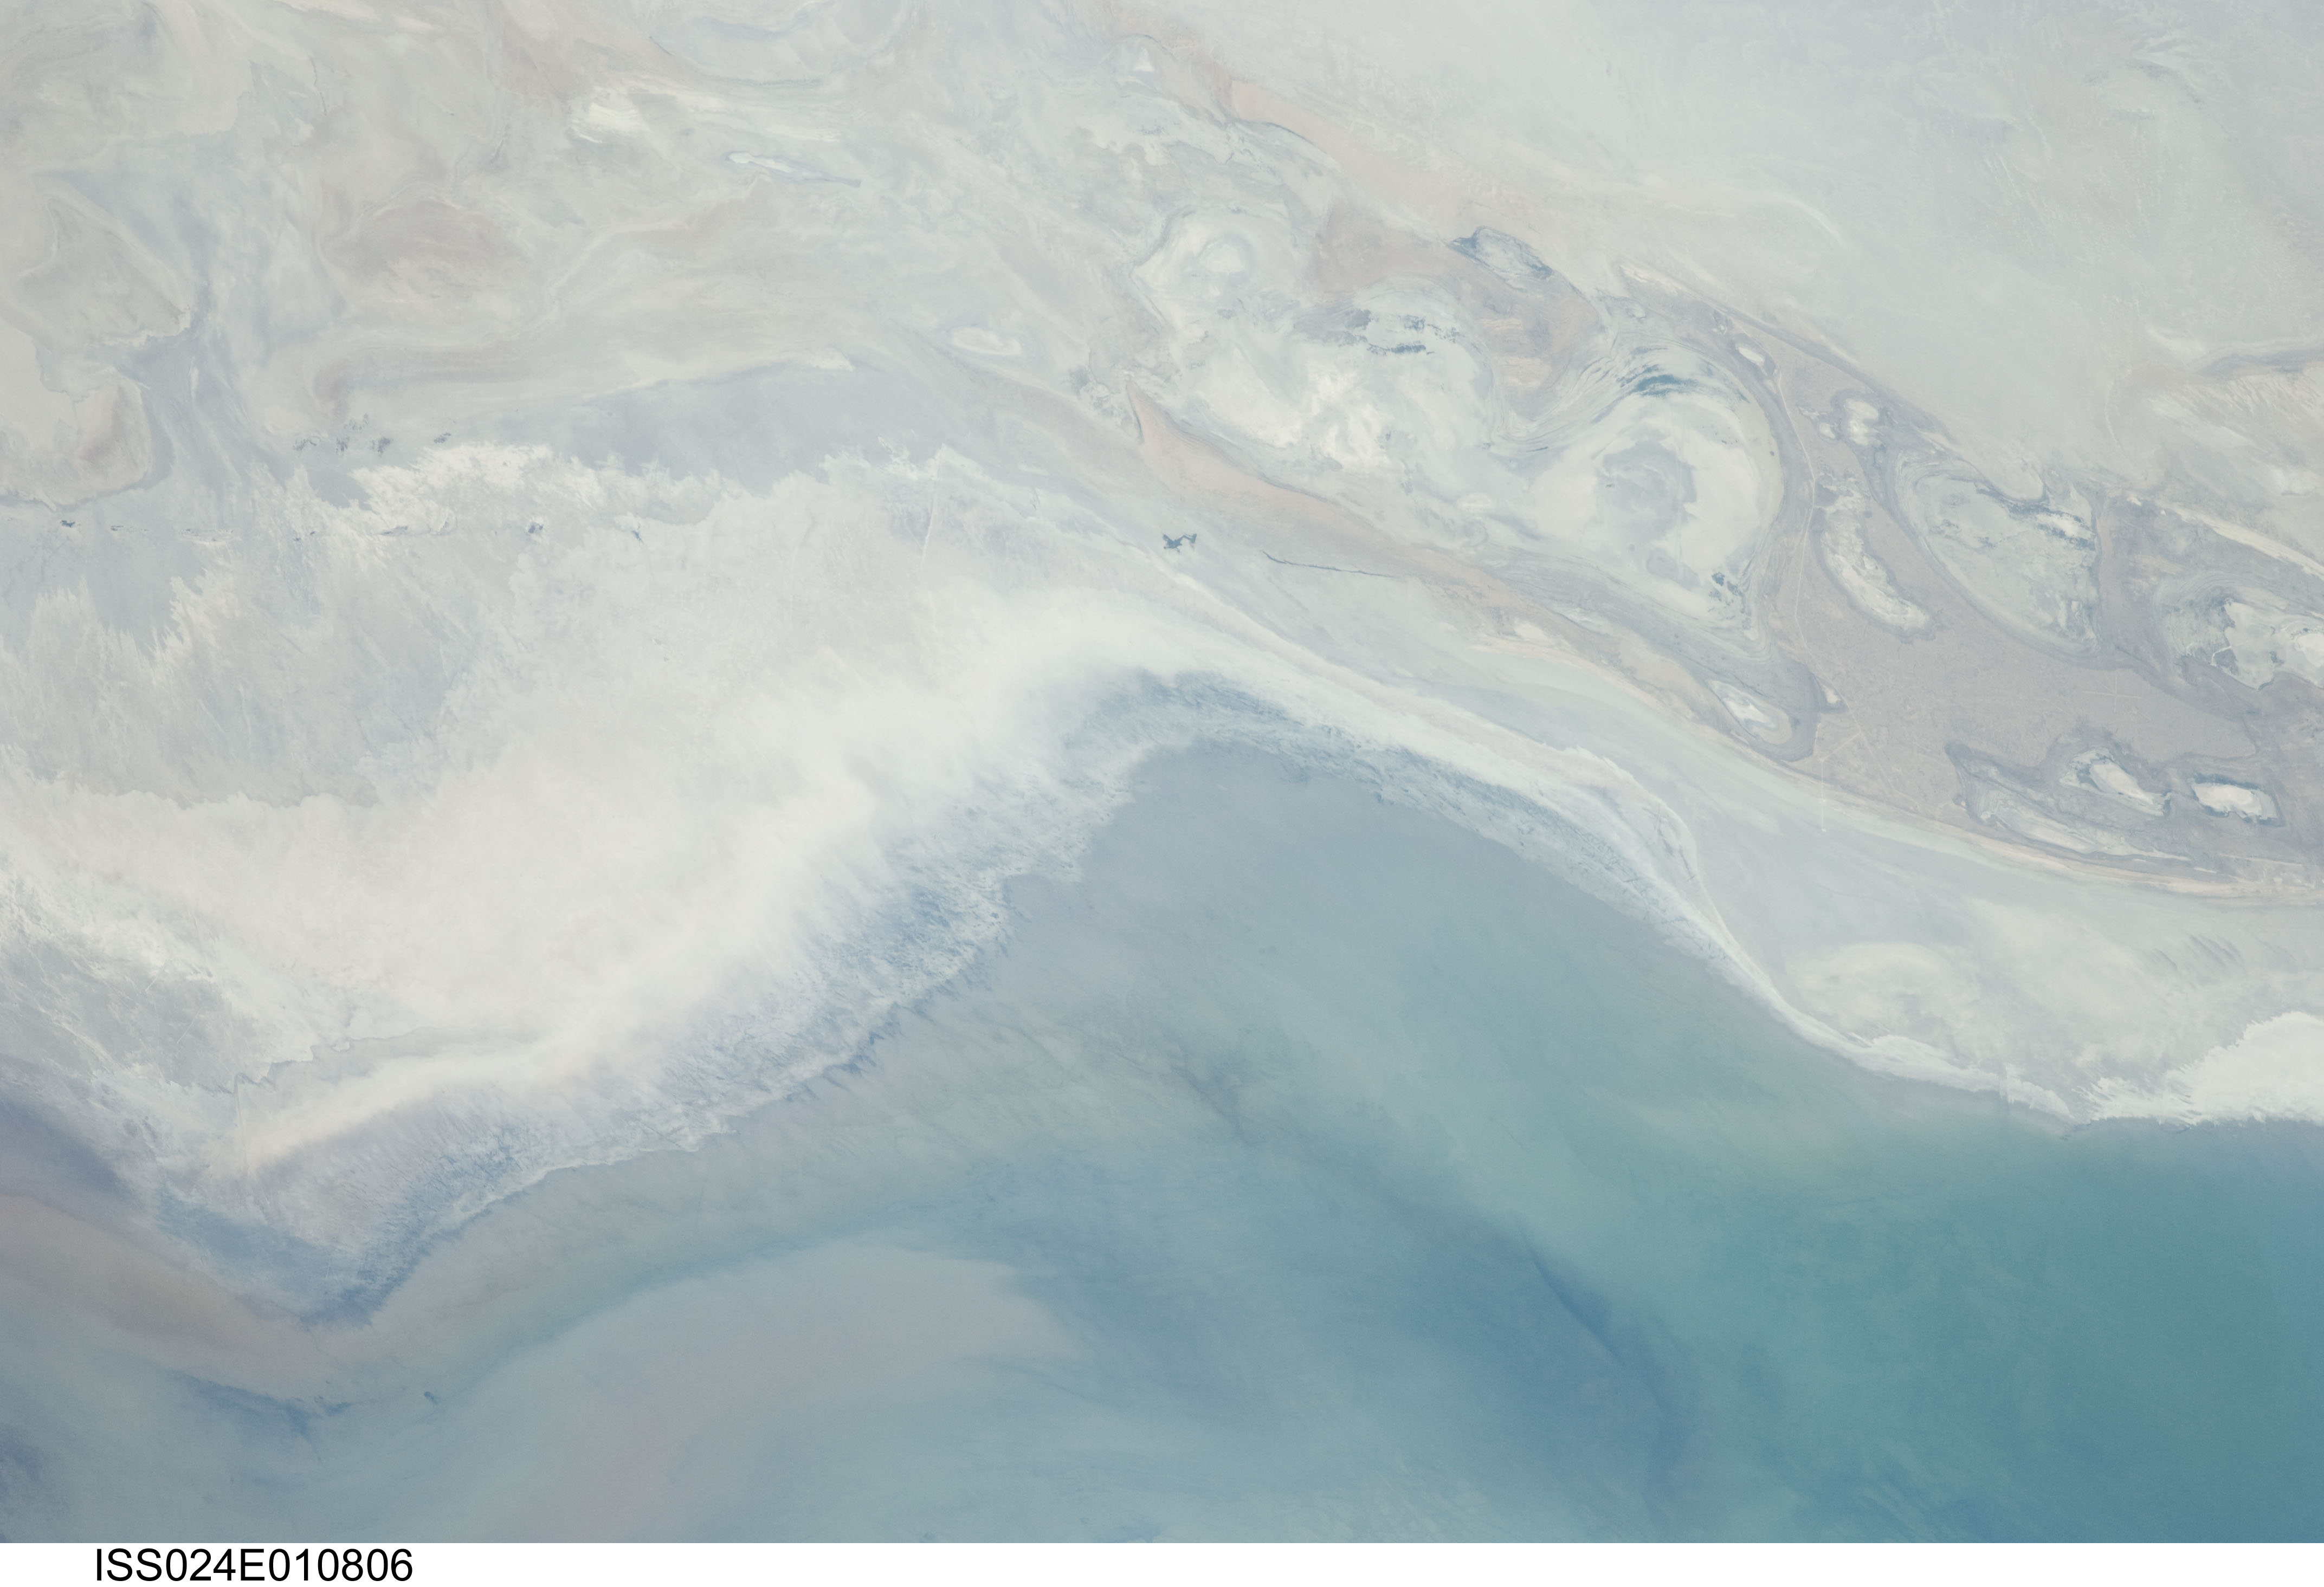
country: UZBEKISTAN
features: EASTERN LOBE OF ARAL SEA
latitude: 44.8
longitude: 59.3
